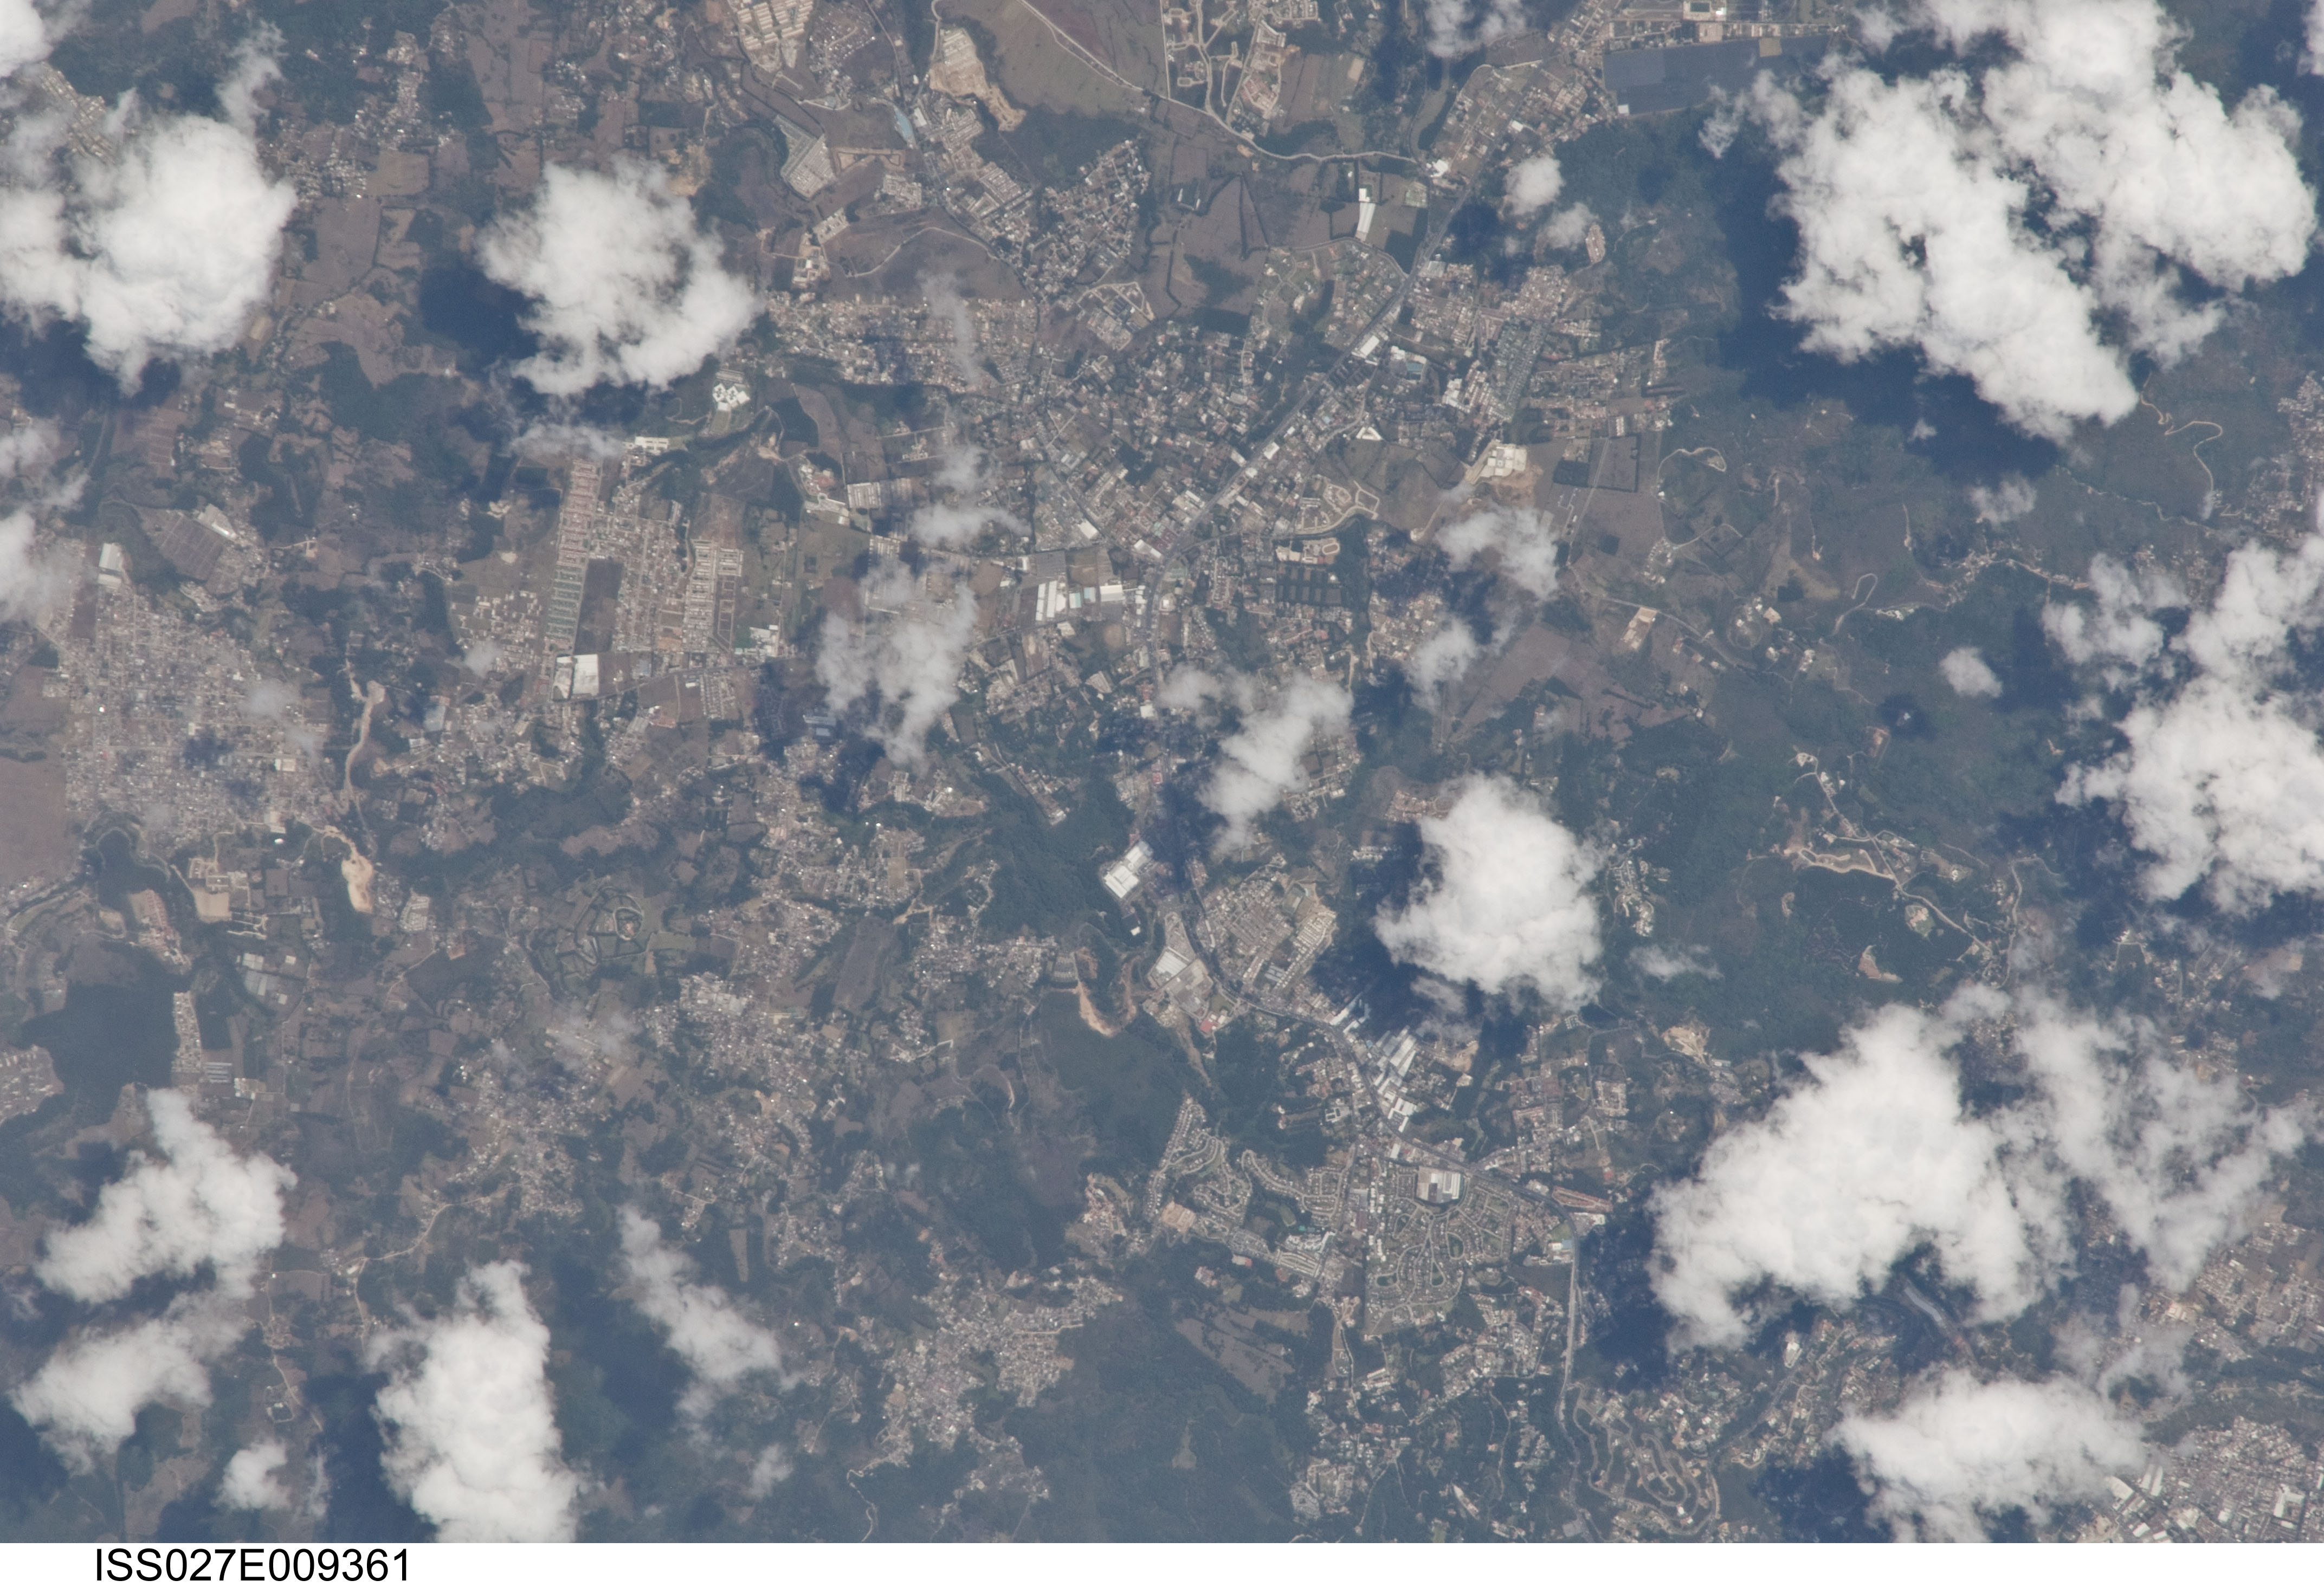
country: GUATEMALA
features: SOUTHEASTERN GUATAMALA CITY
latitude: 14.6
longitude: -90.5
